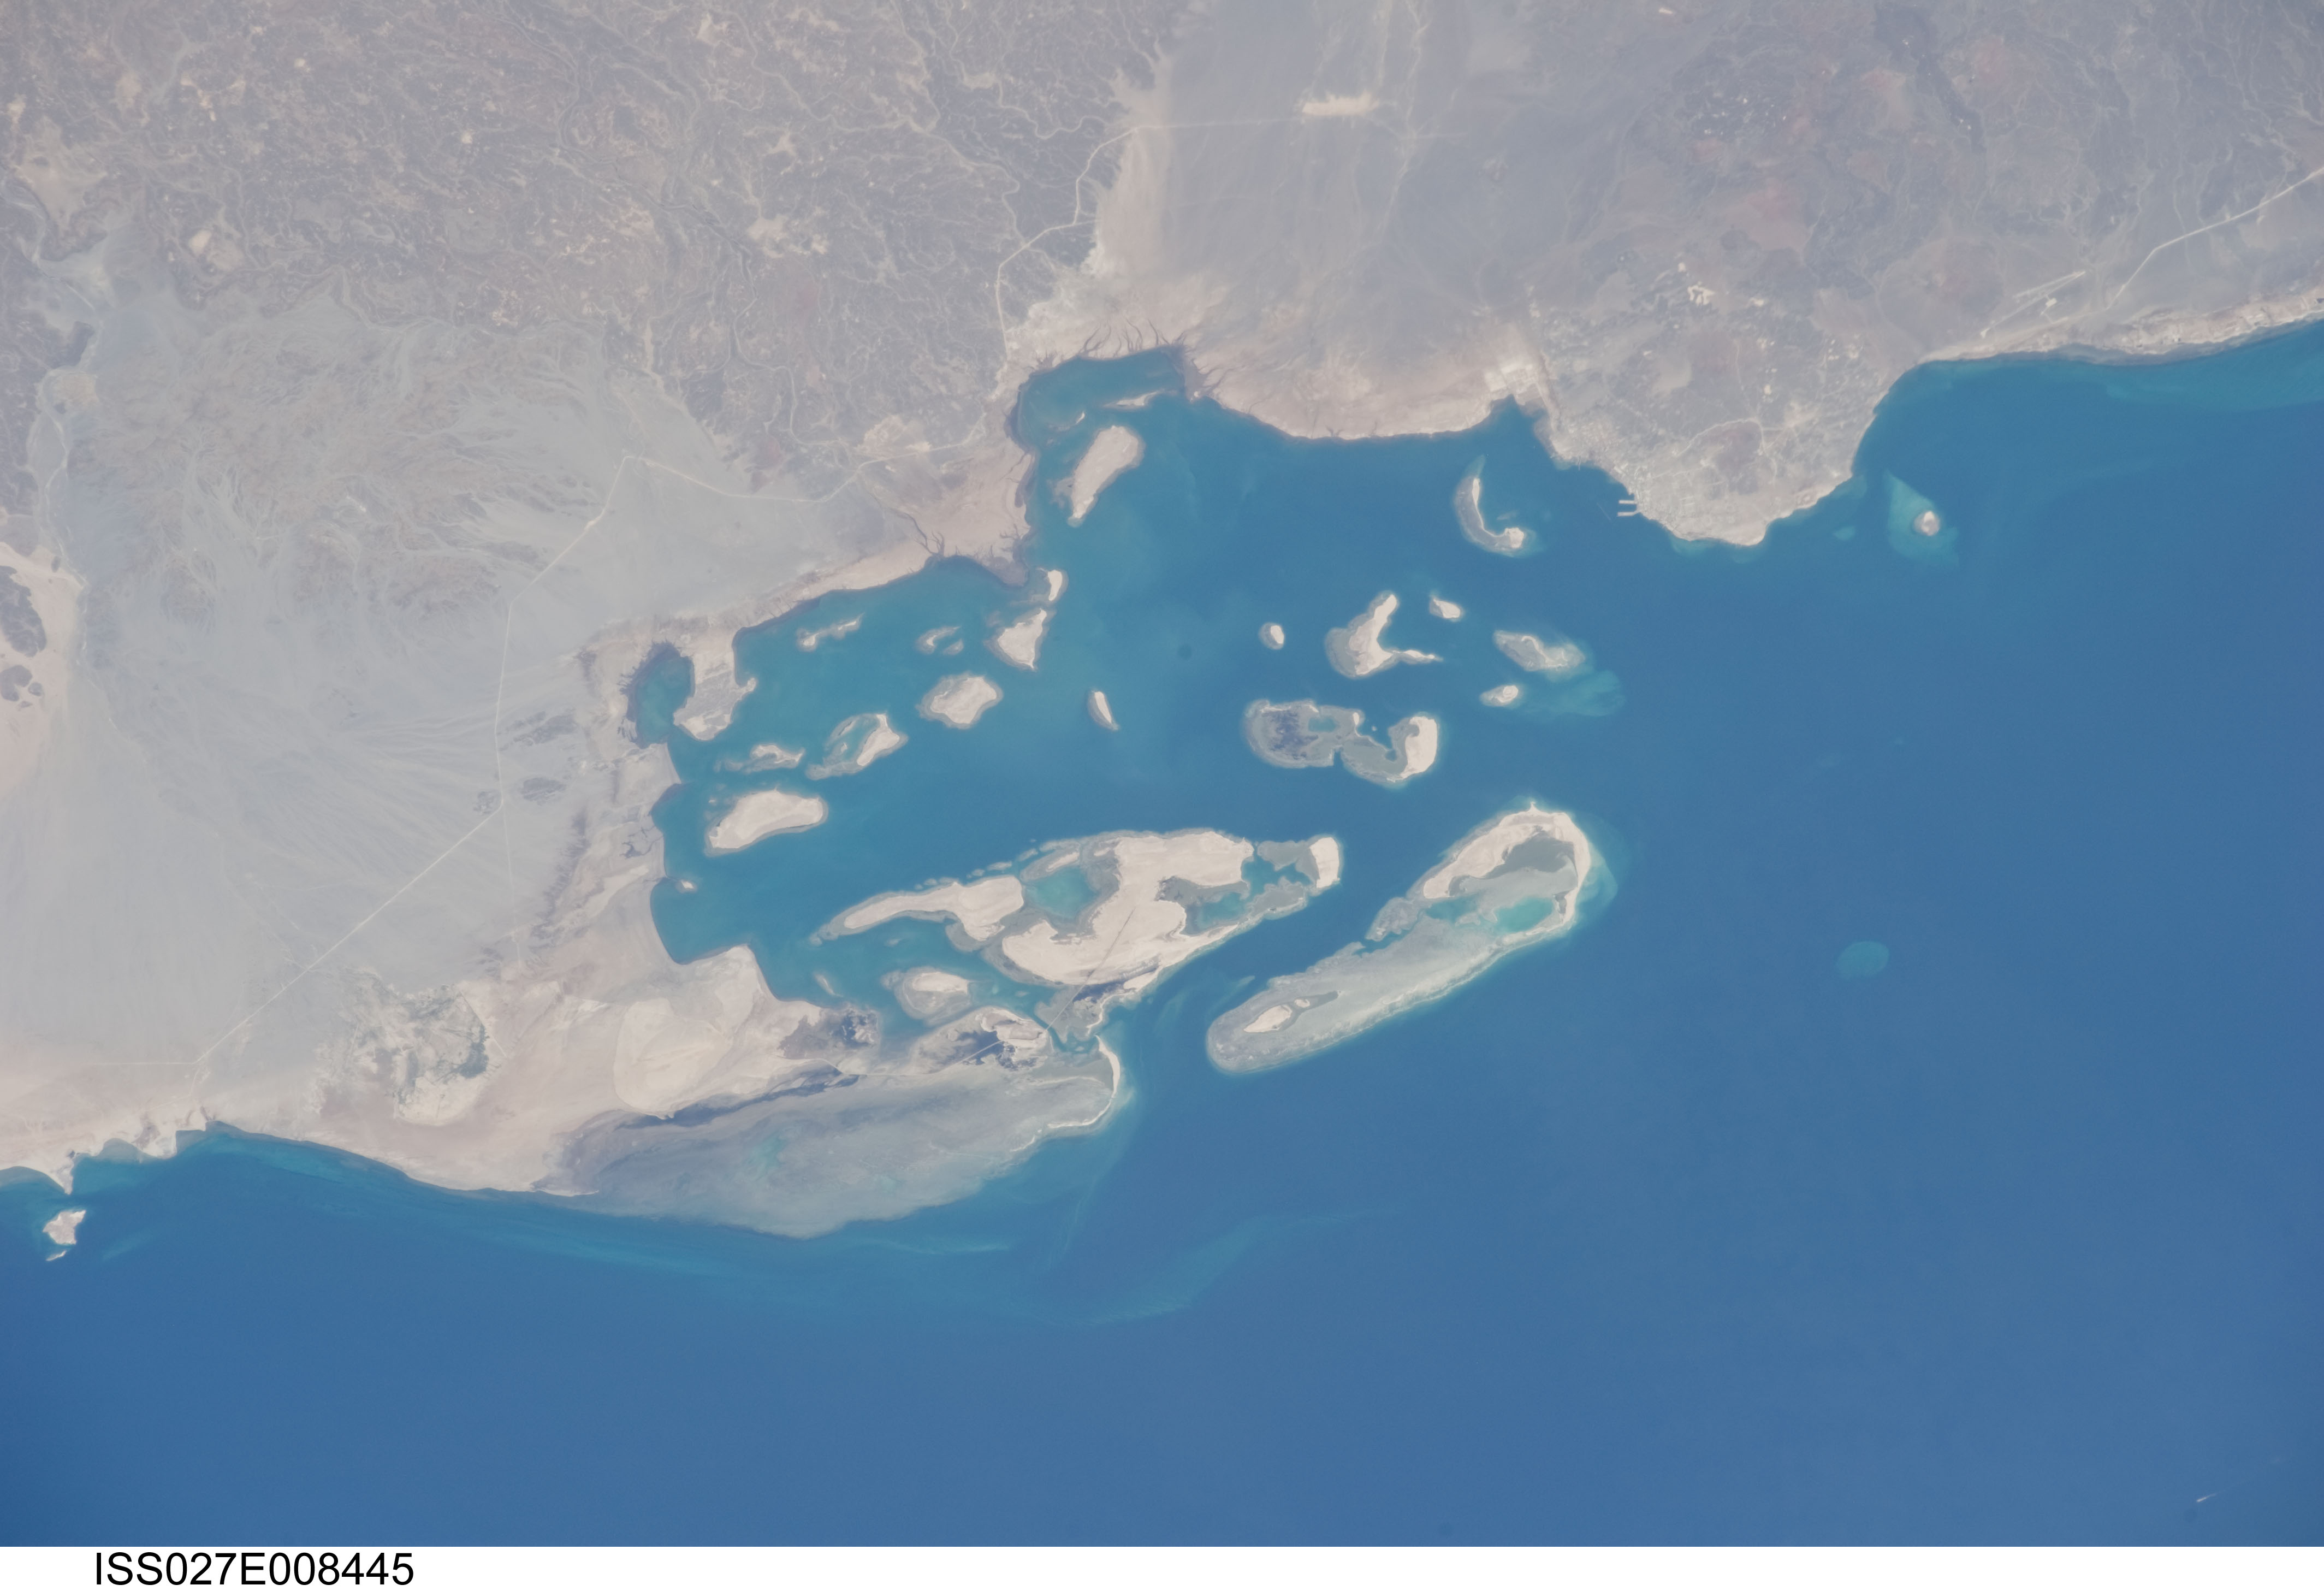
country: ERITREA
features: HALIB ISLAND,PENINSULAS,HALIB ERITREA,BAY,FATMA I.,CY. ASSAB,ARCH.,I. FATMA,RED SEA,ERITREA,HALIB,ISLANDS,FATMA,FATMA ISLAND,RED S.,COAST,HALIB I.,LAGOON,ALELA (CY.),ERITREA AND RED SEA,S. RED SEA,ASSAB
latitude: 12.9
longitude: 42.9
